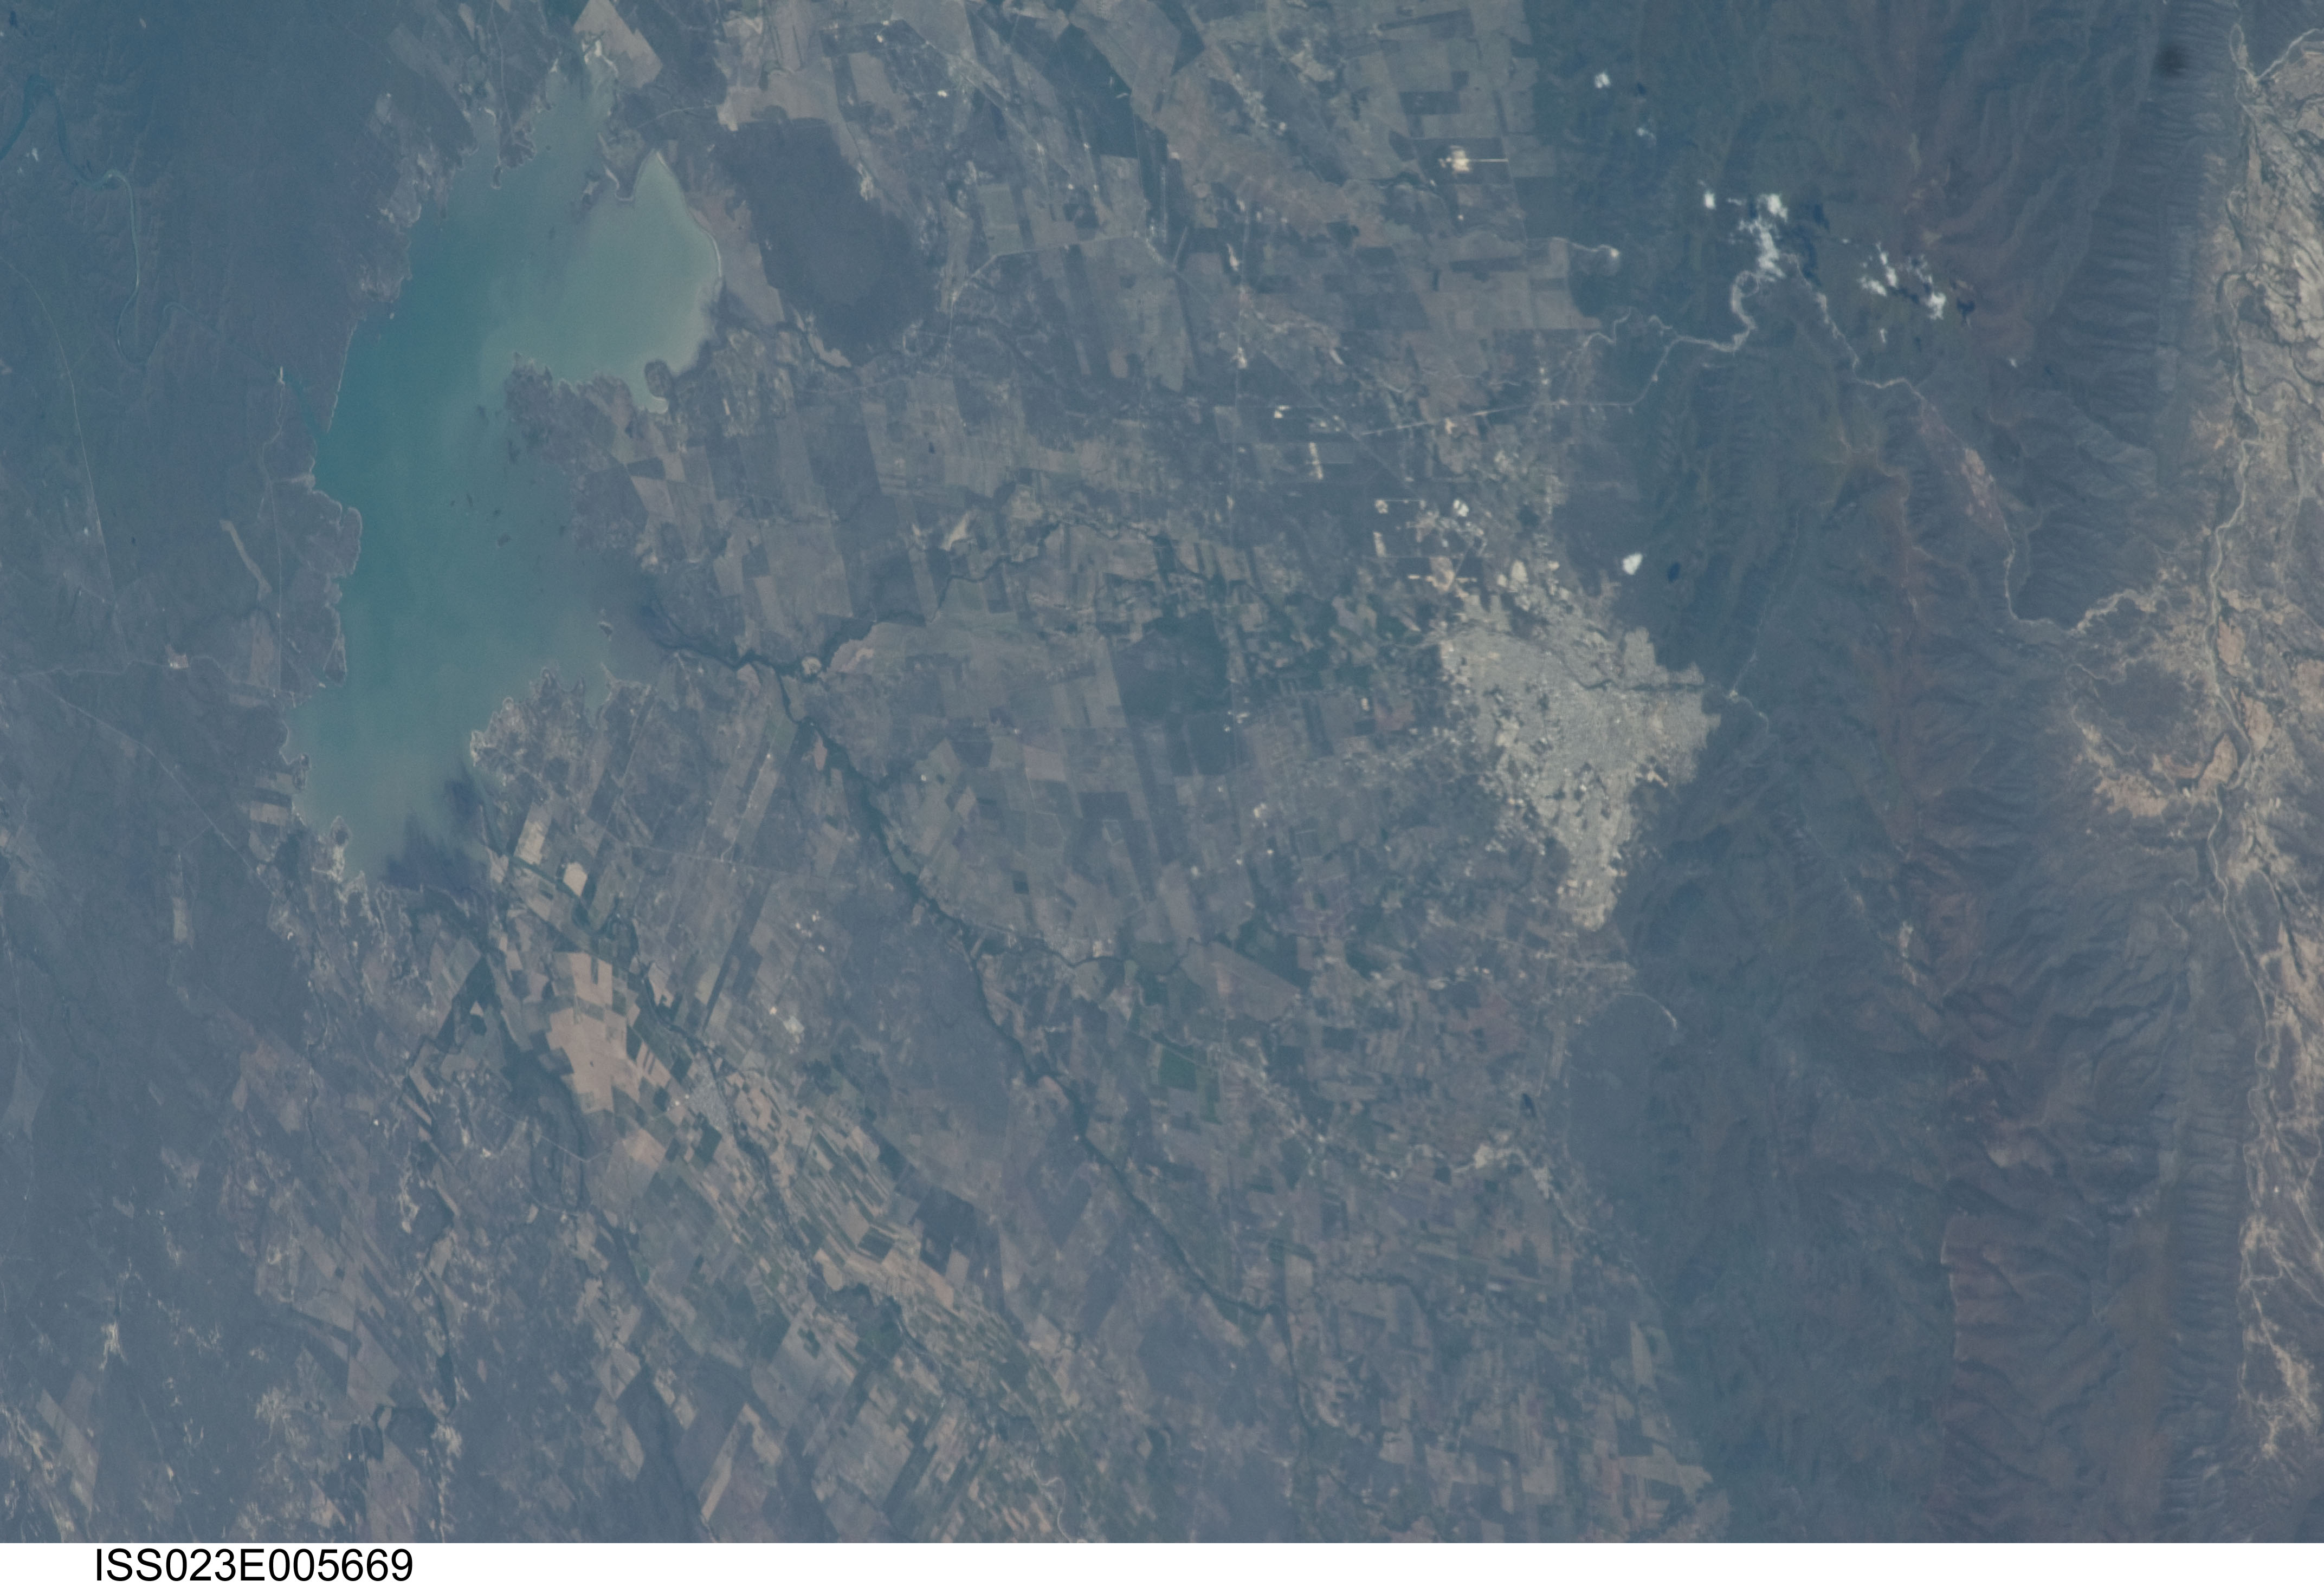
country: MEXICO
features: CUIDAD VICTORIA, L. GUERRERO, AGR., MTS.
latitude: 23.9
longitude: -99.0
